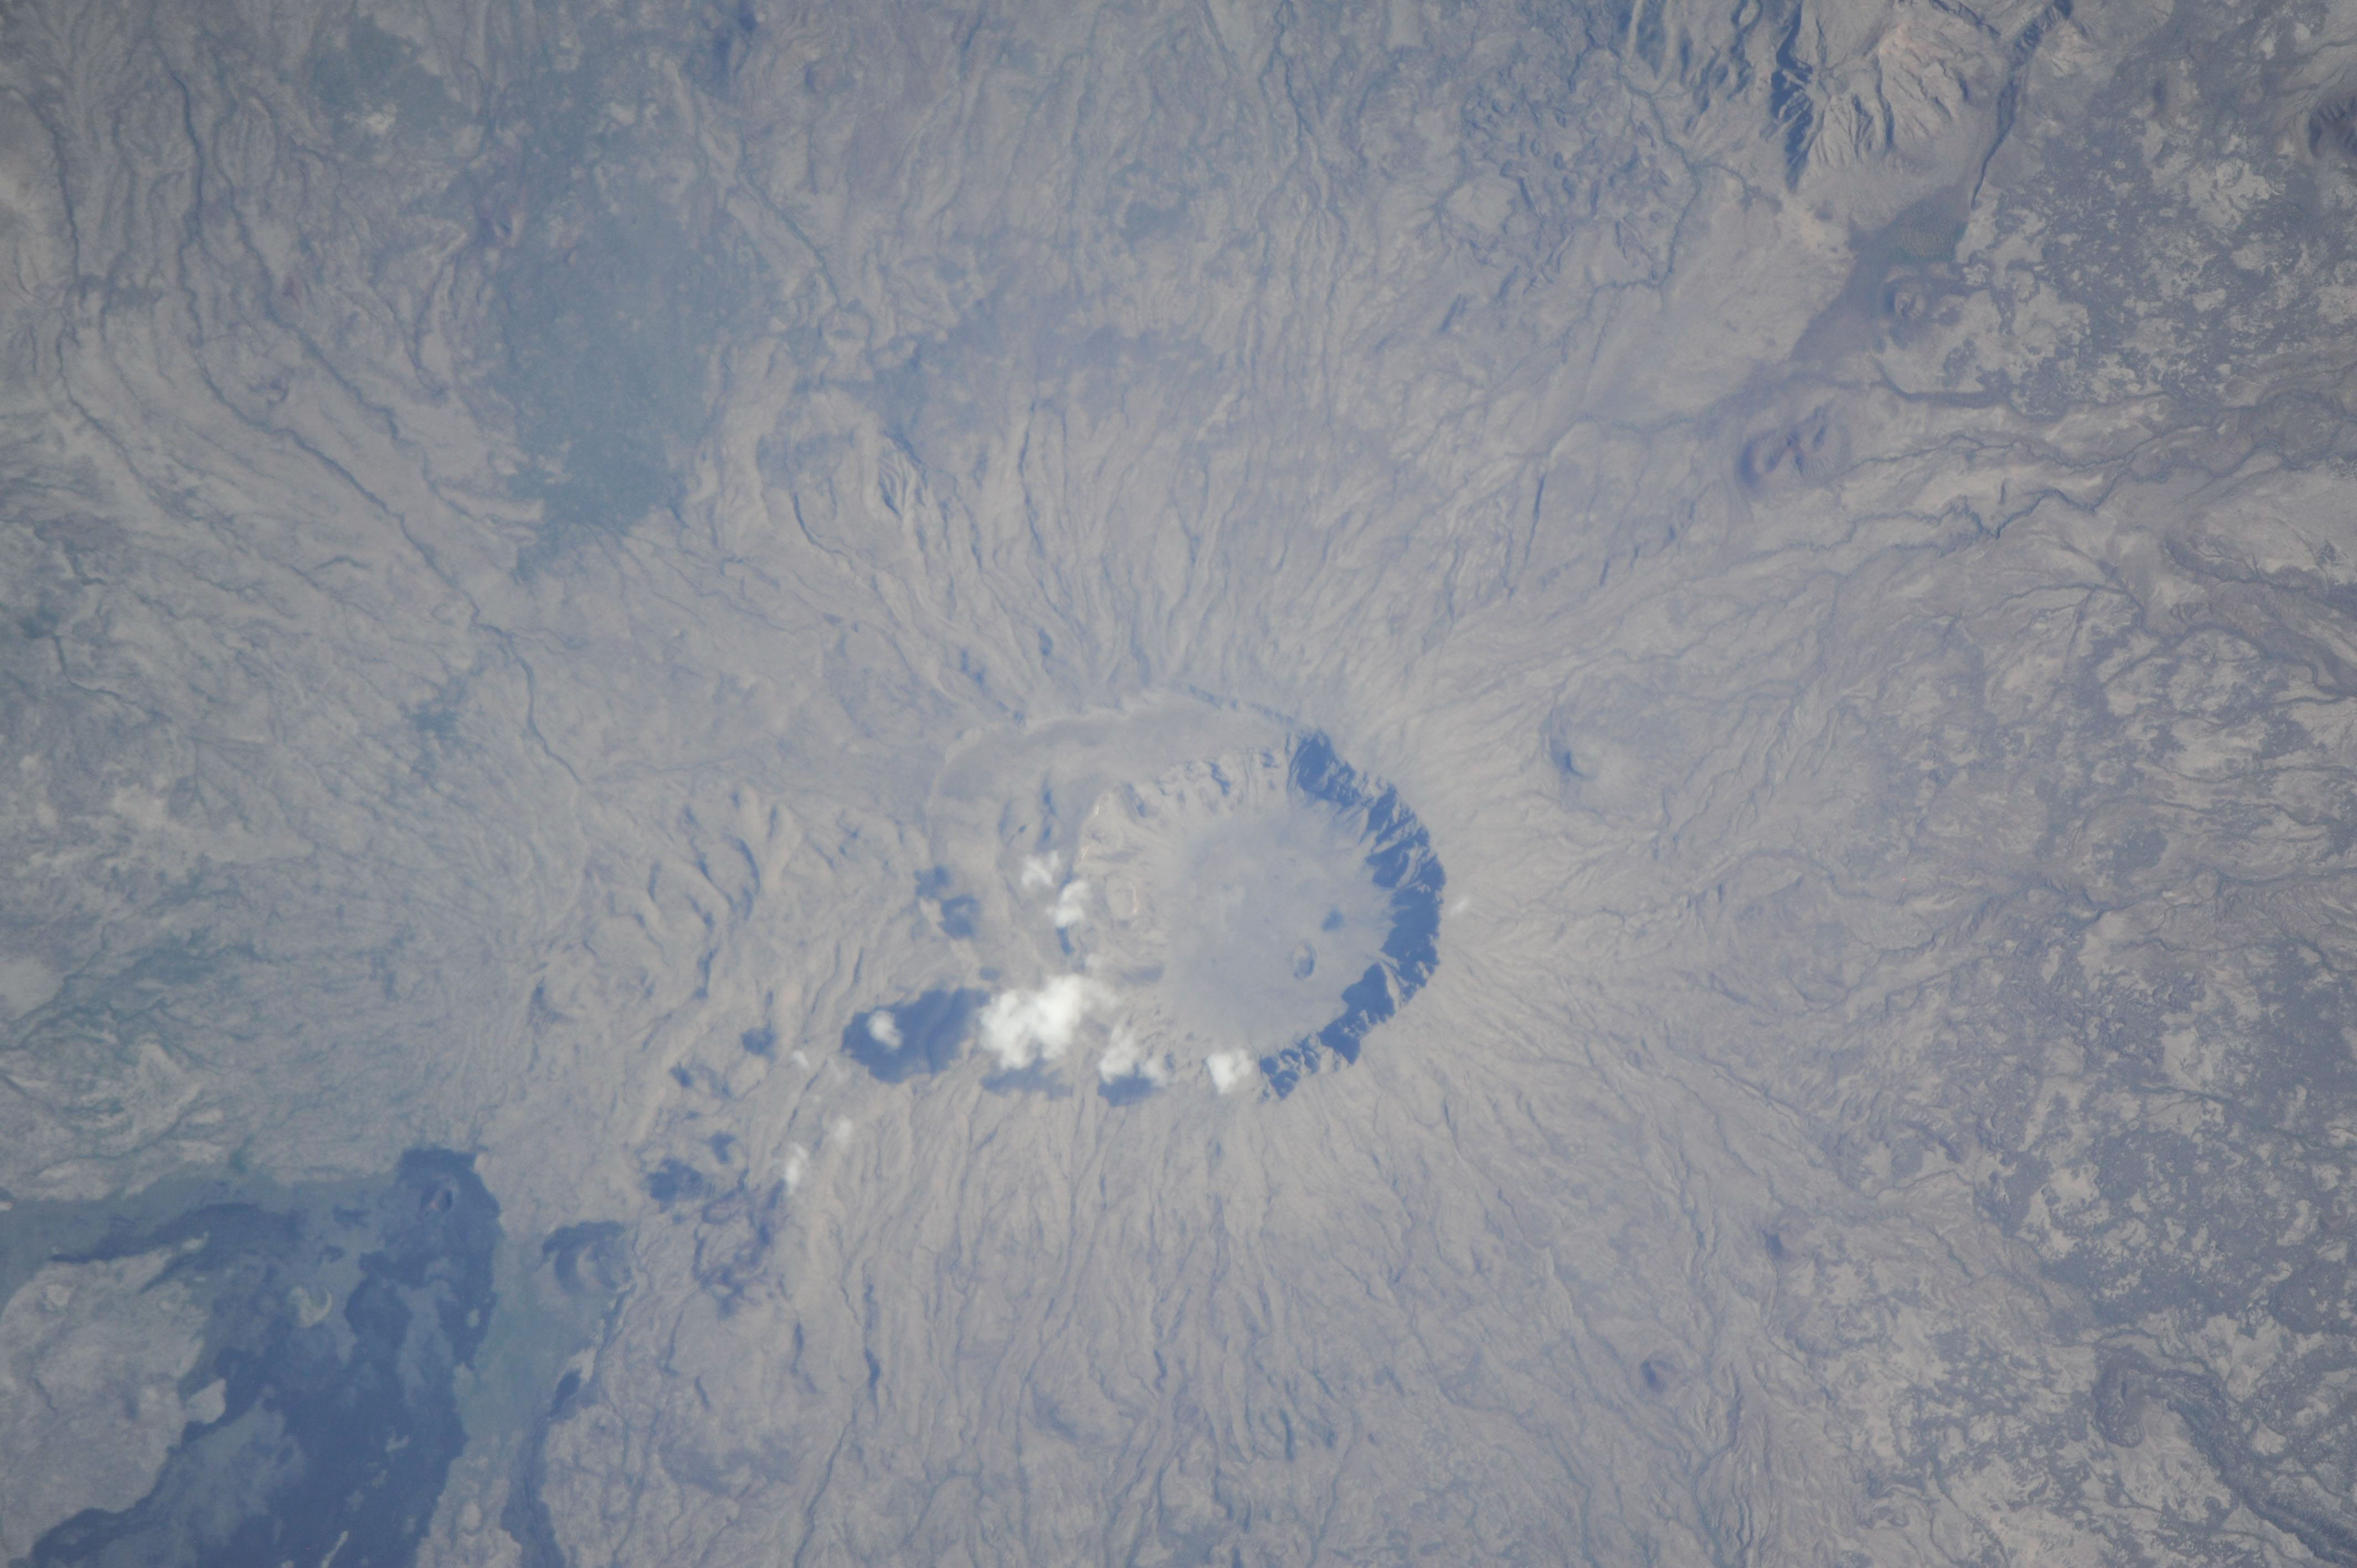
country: ETHIOPIA
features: MOUNTAINS, ADWA VOLCANO, DESERT
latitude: 10.1
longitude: 40.8
